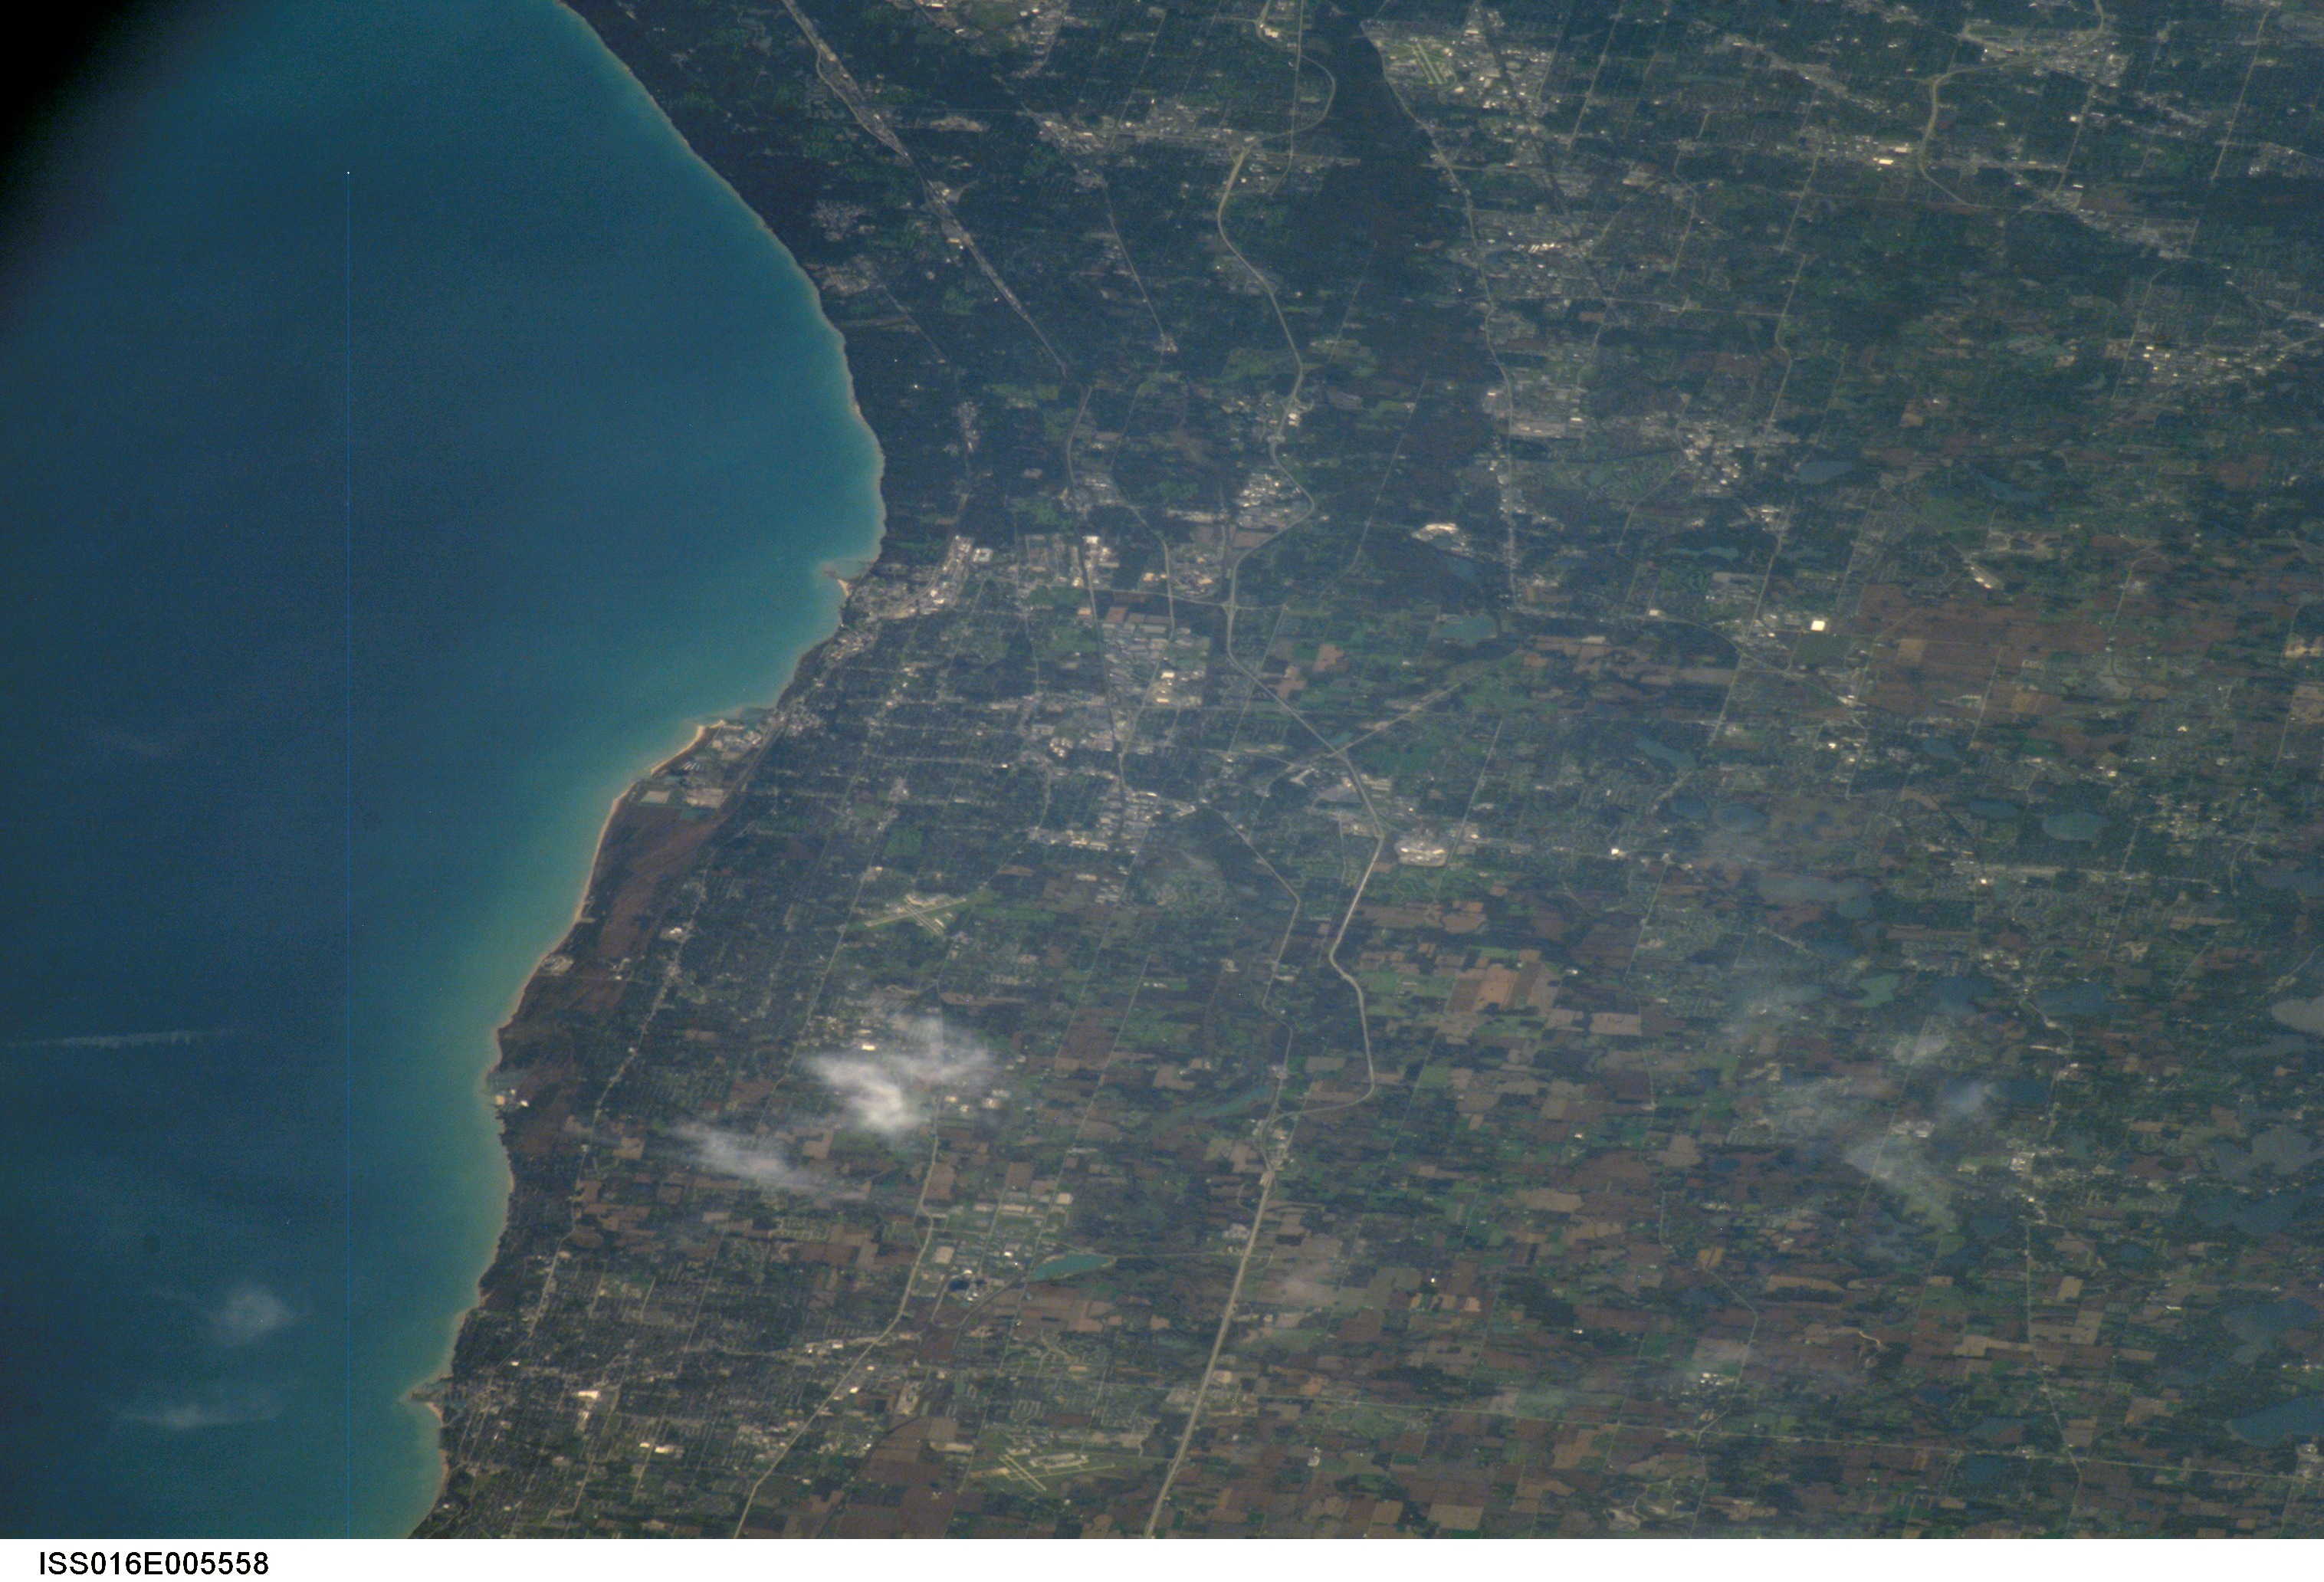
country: USA-WISCONSIN
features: WAUKEGAN-KENOSHA, LAKEFRONT
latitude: 42.5
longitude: -87.9
